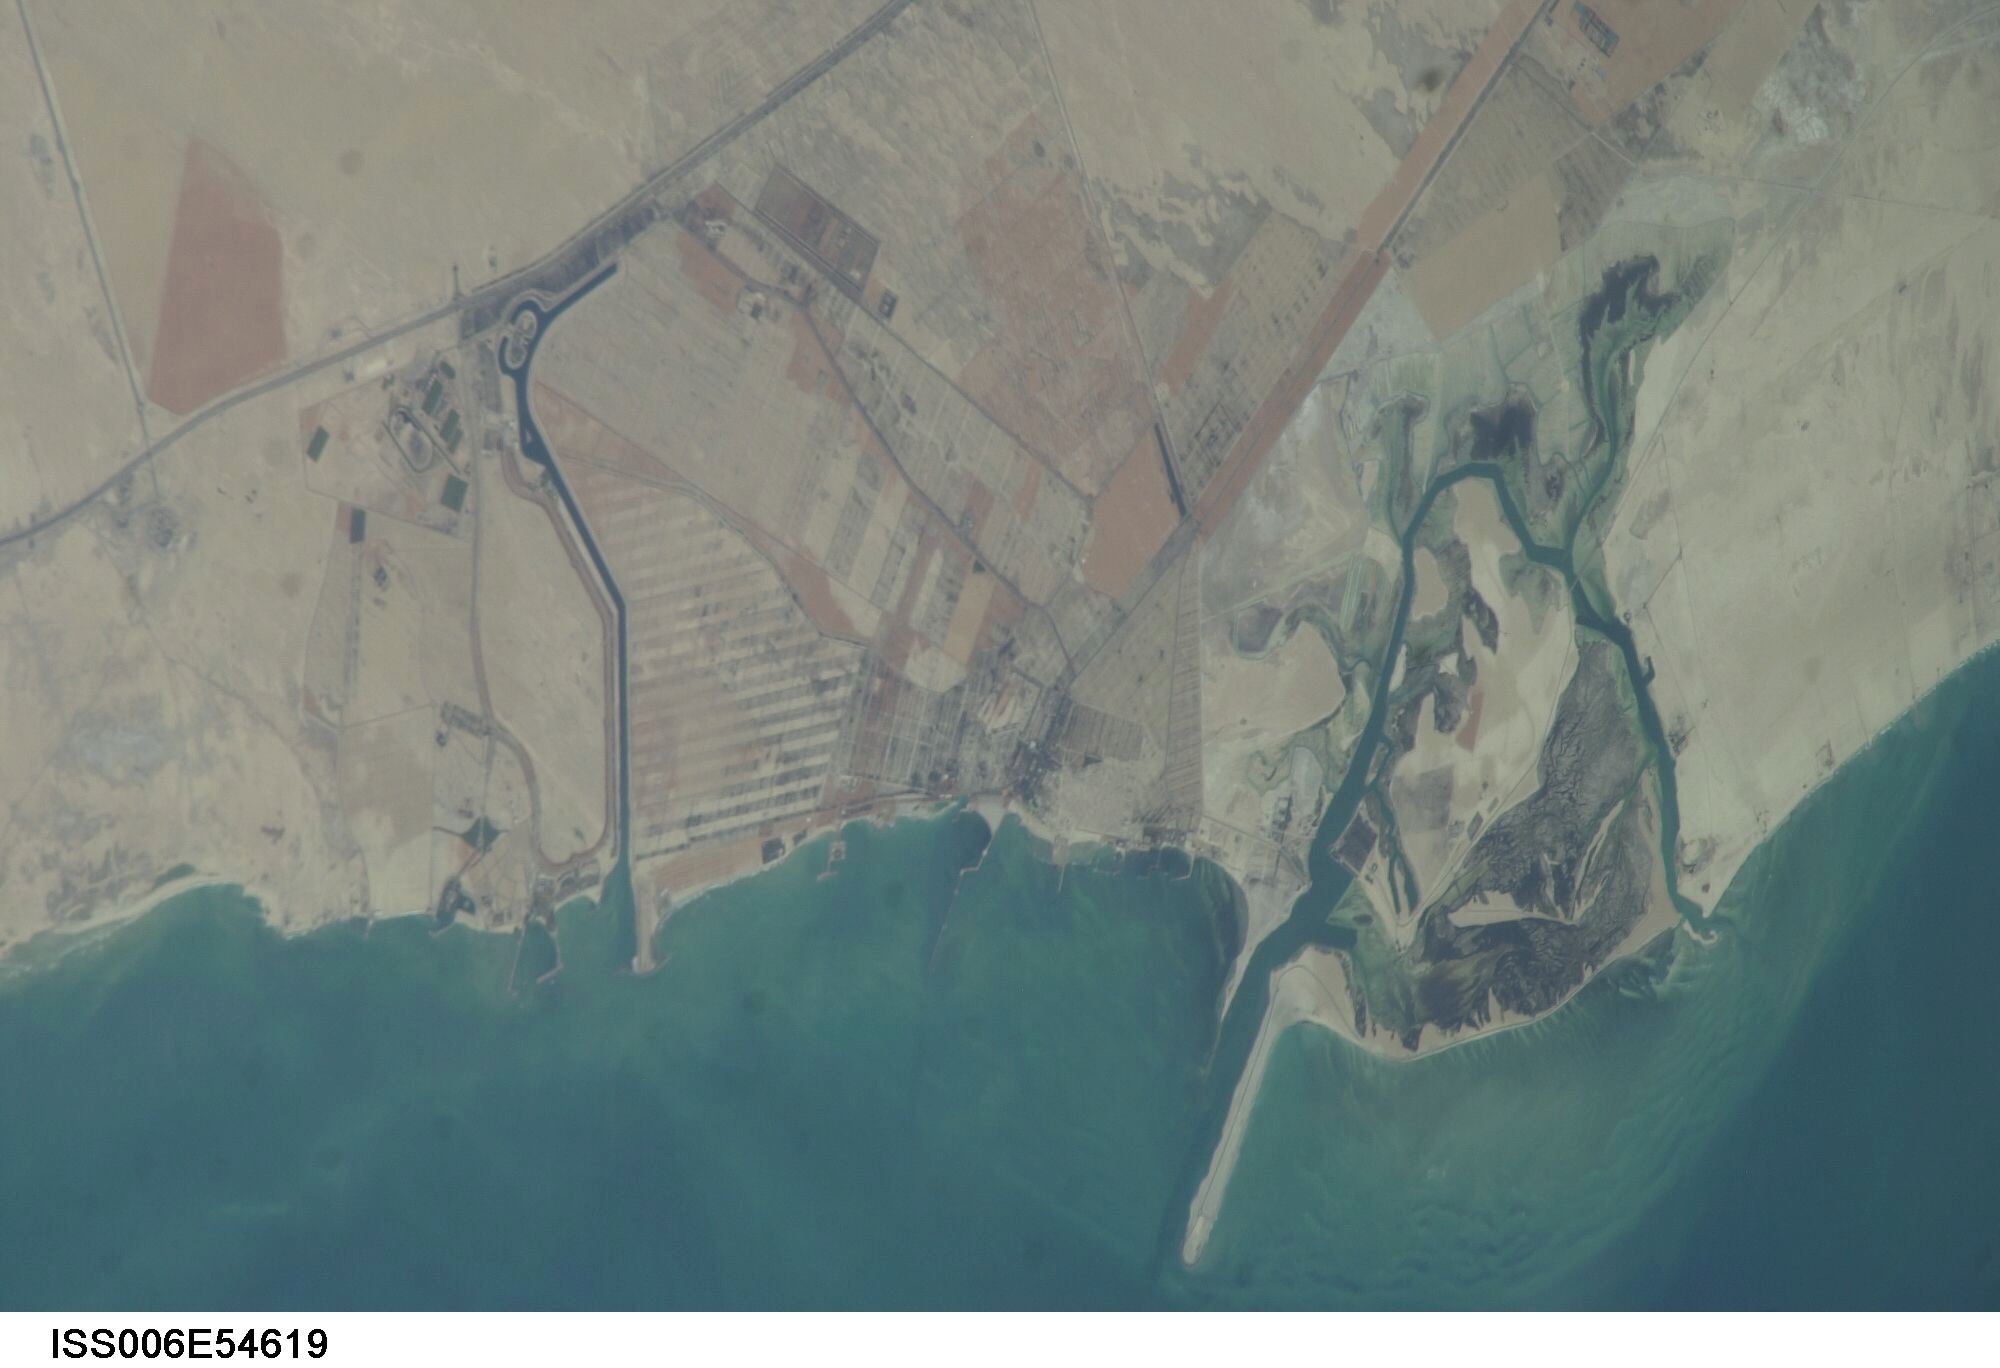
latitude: 24.8
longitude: 54.8
